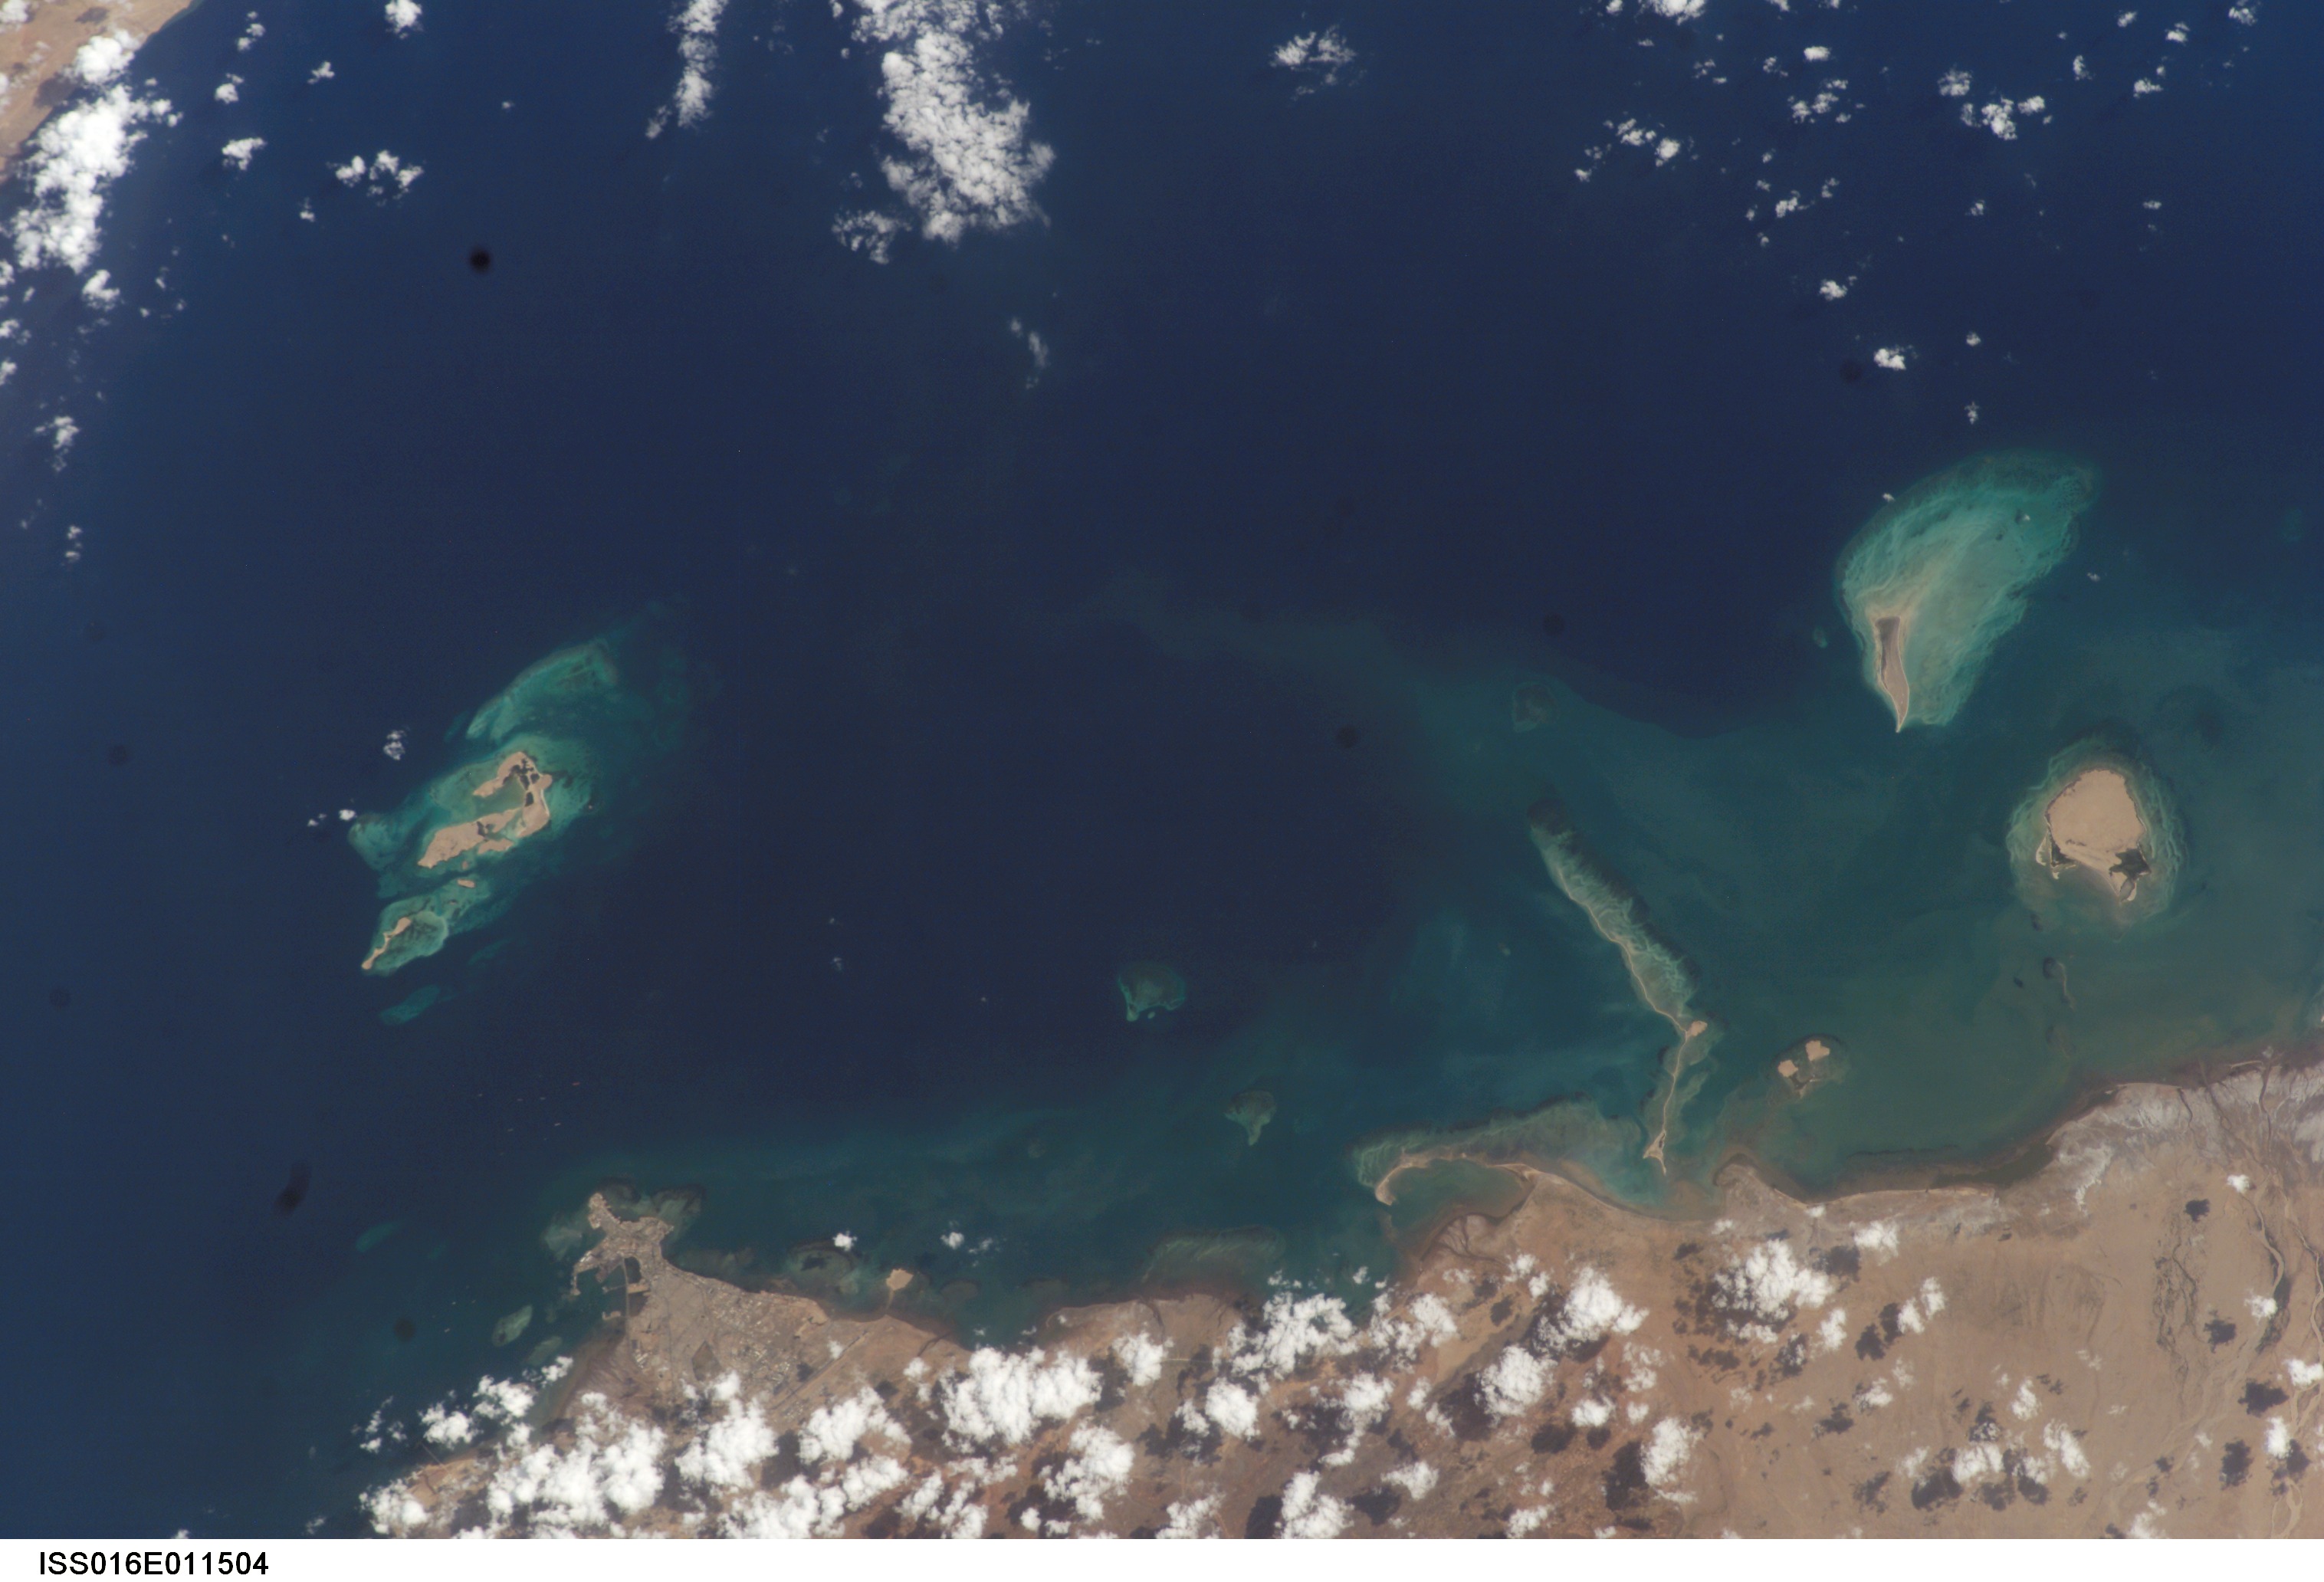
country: SOMALIA
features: DJIBOUTI, G. OF ADEN, ISLANDS
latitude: 11.5
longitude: 43.5
